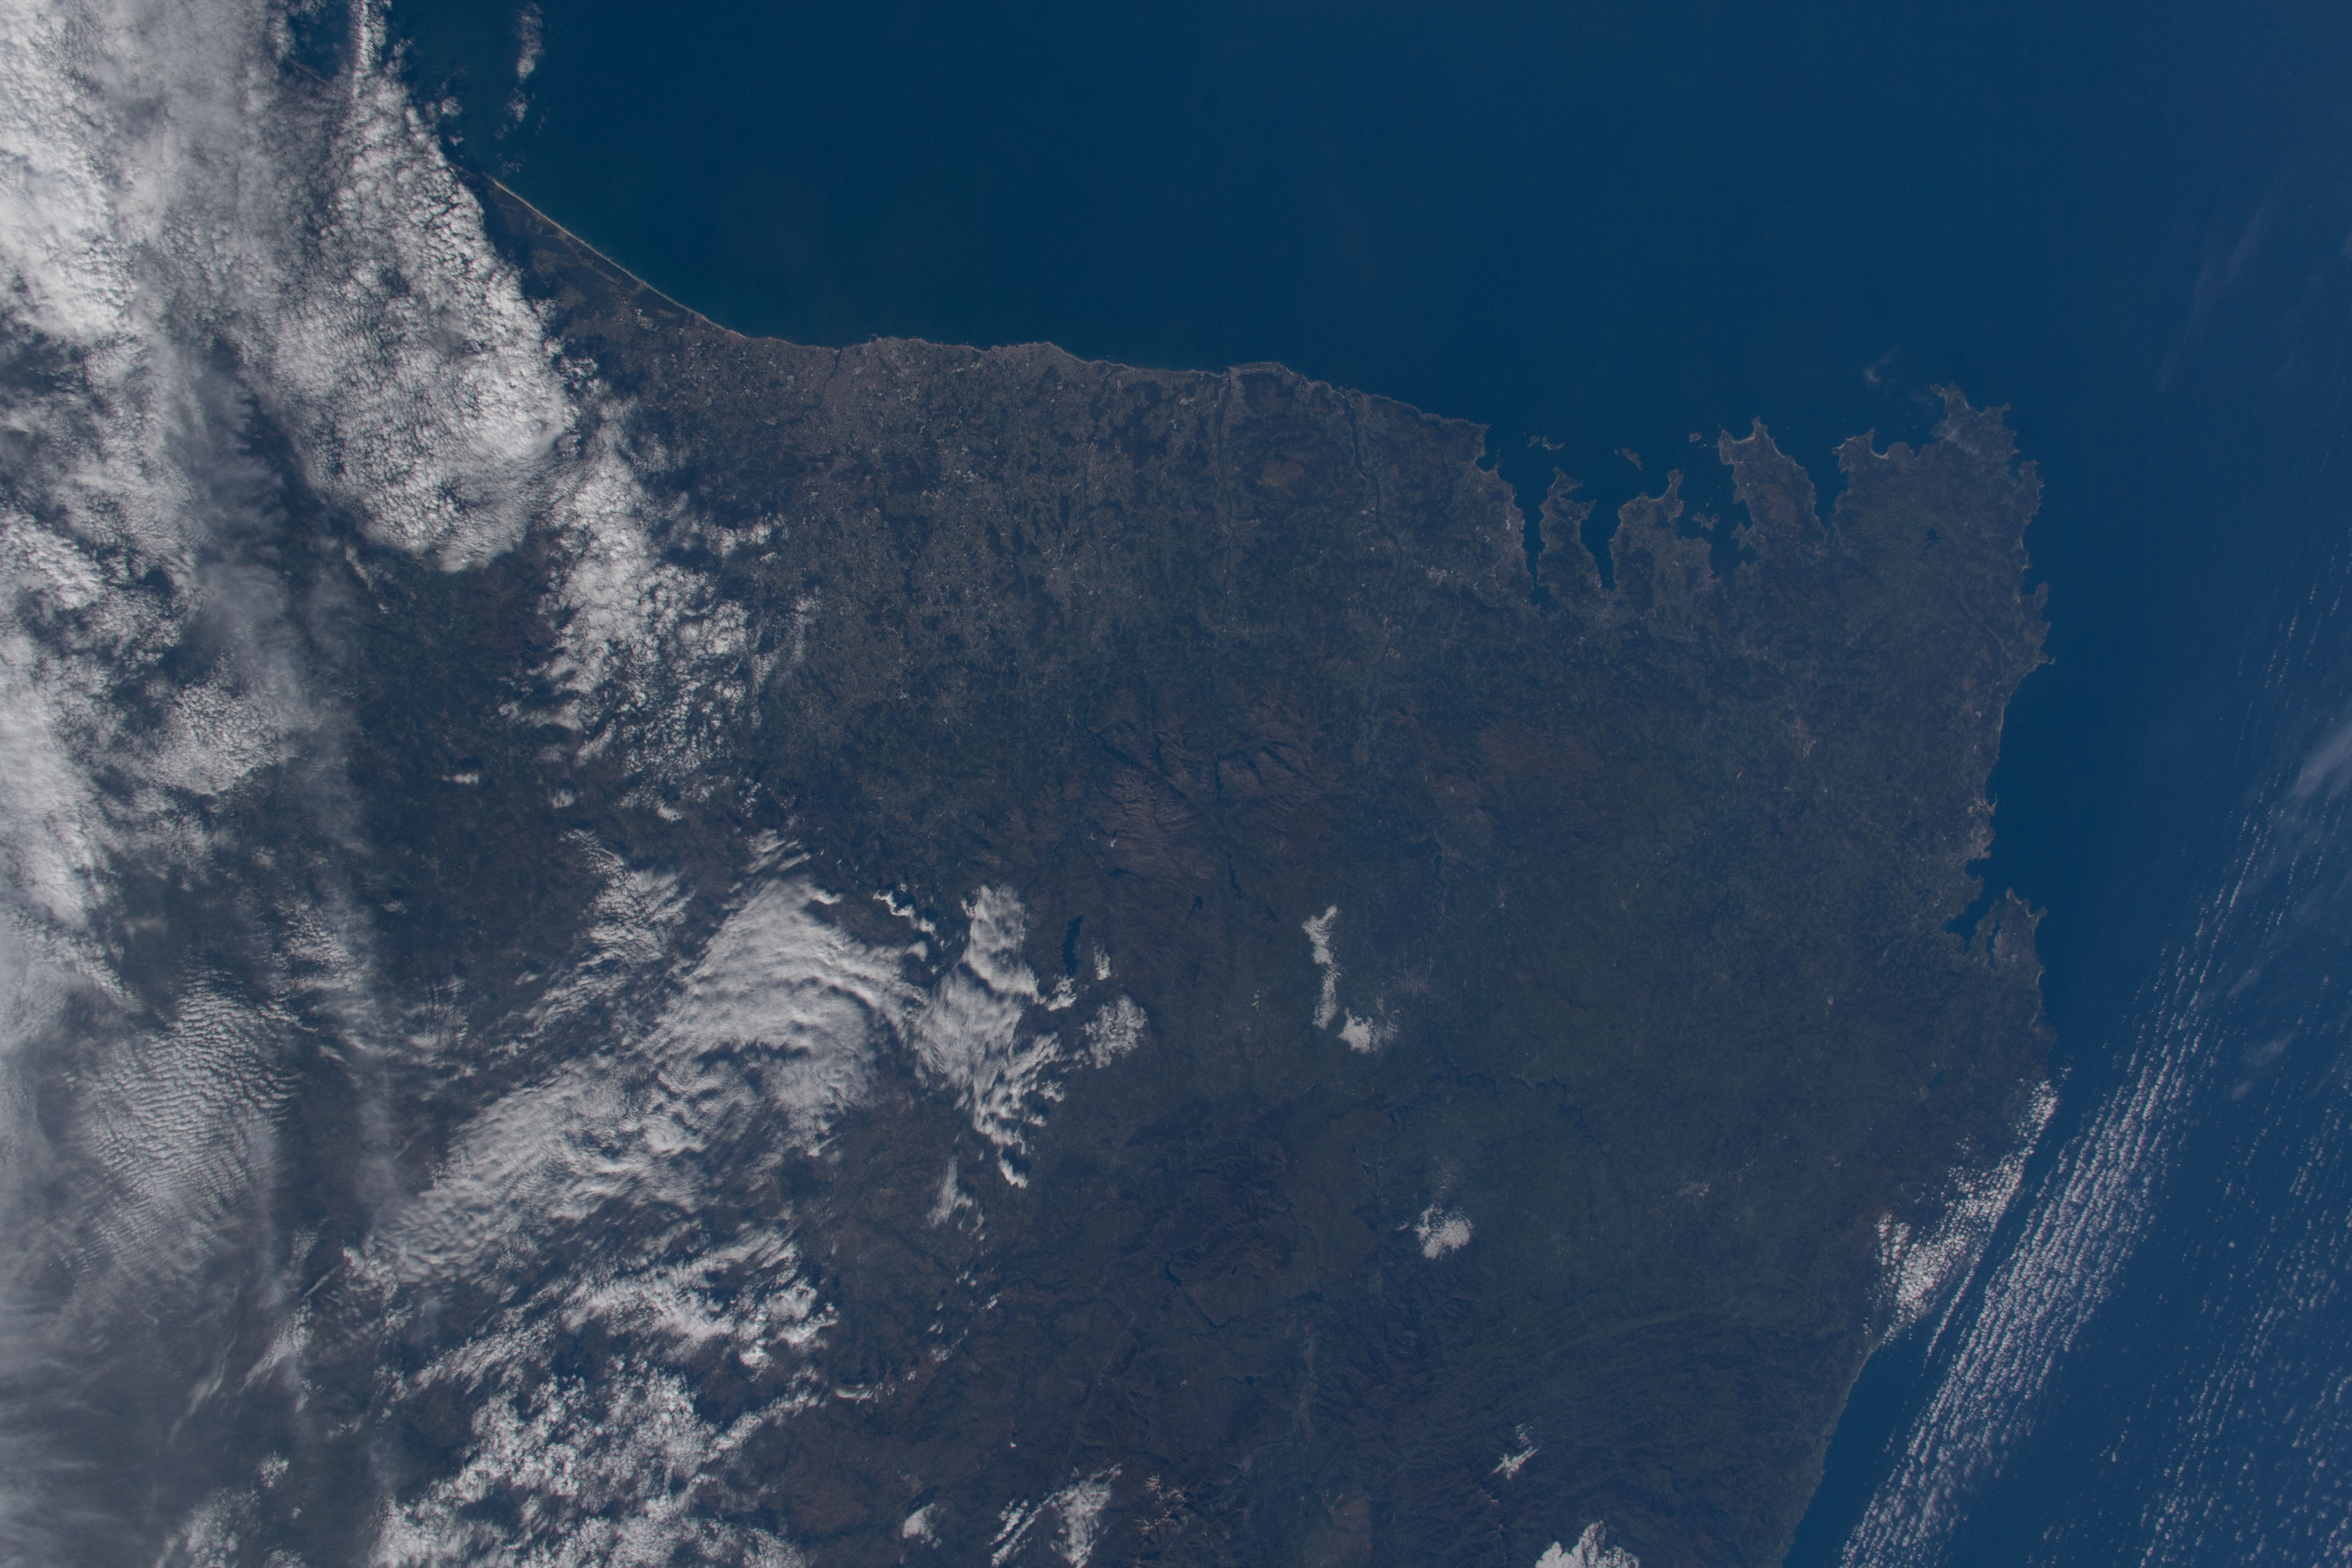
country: SPAIN
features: ATLANTIC OCEAN, GALICIA, LOWER RIAS
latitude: 42.5
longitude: -9.0
